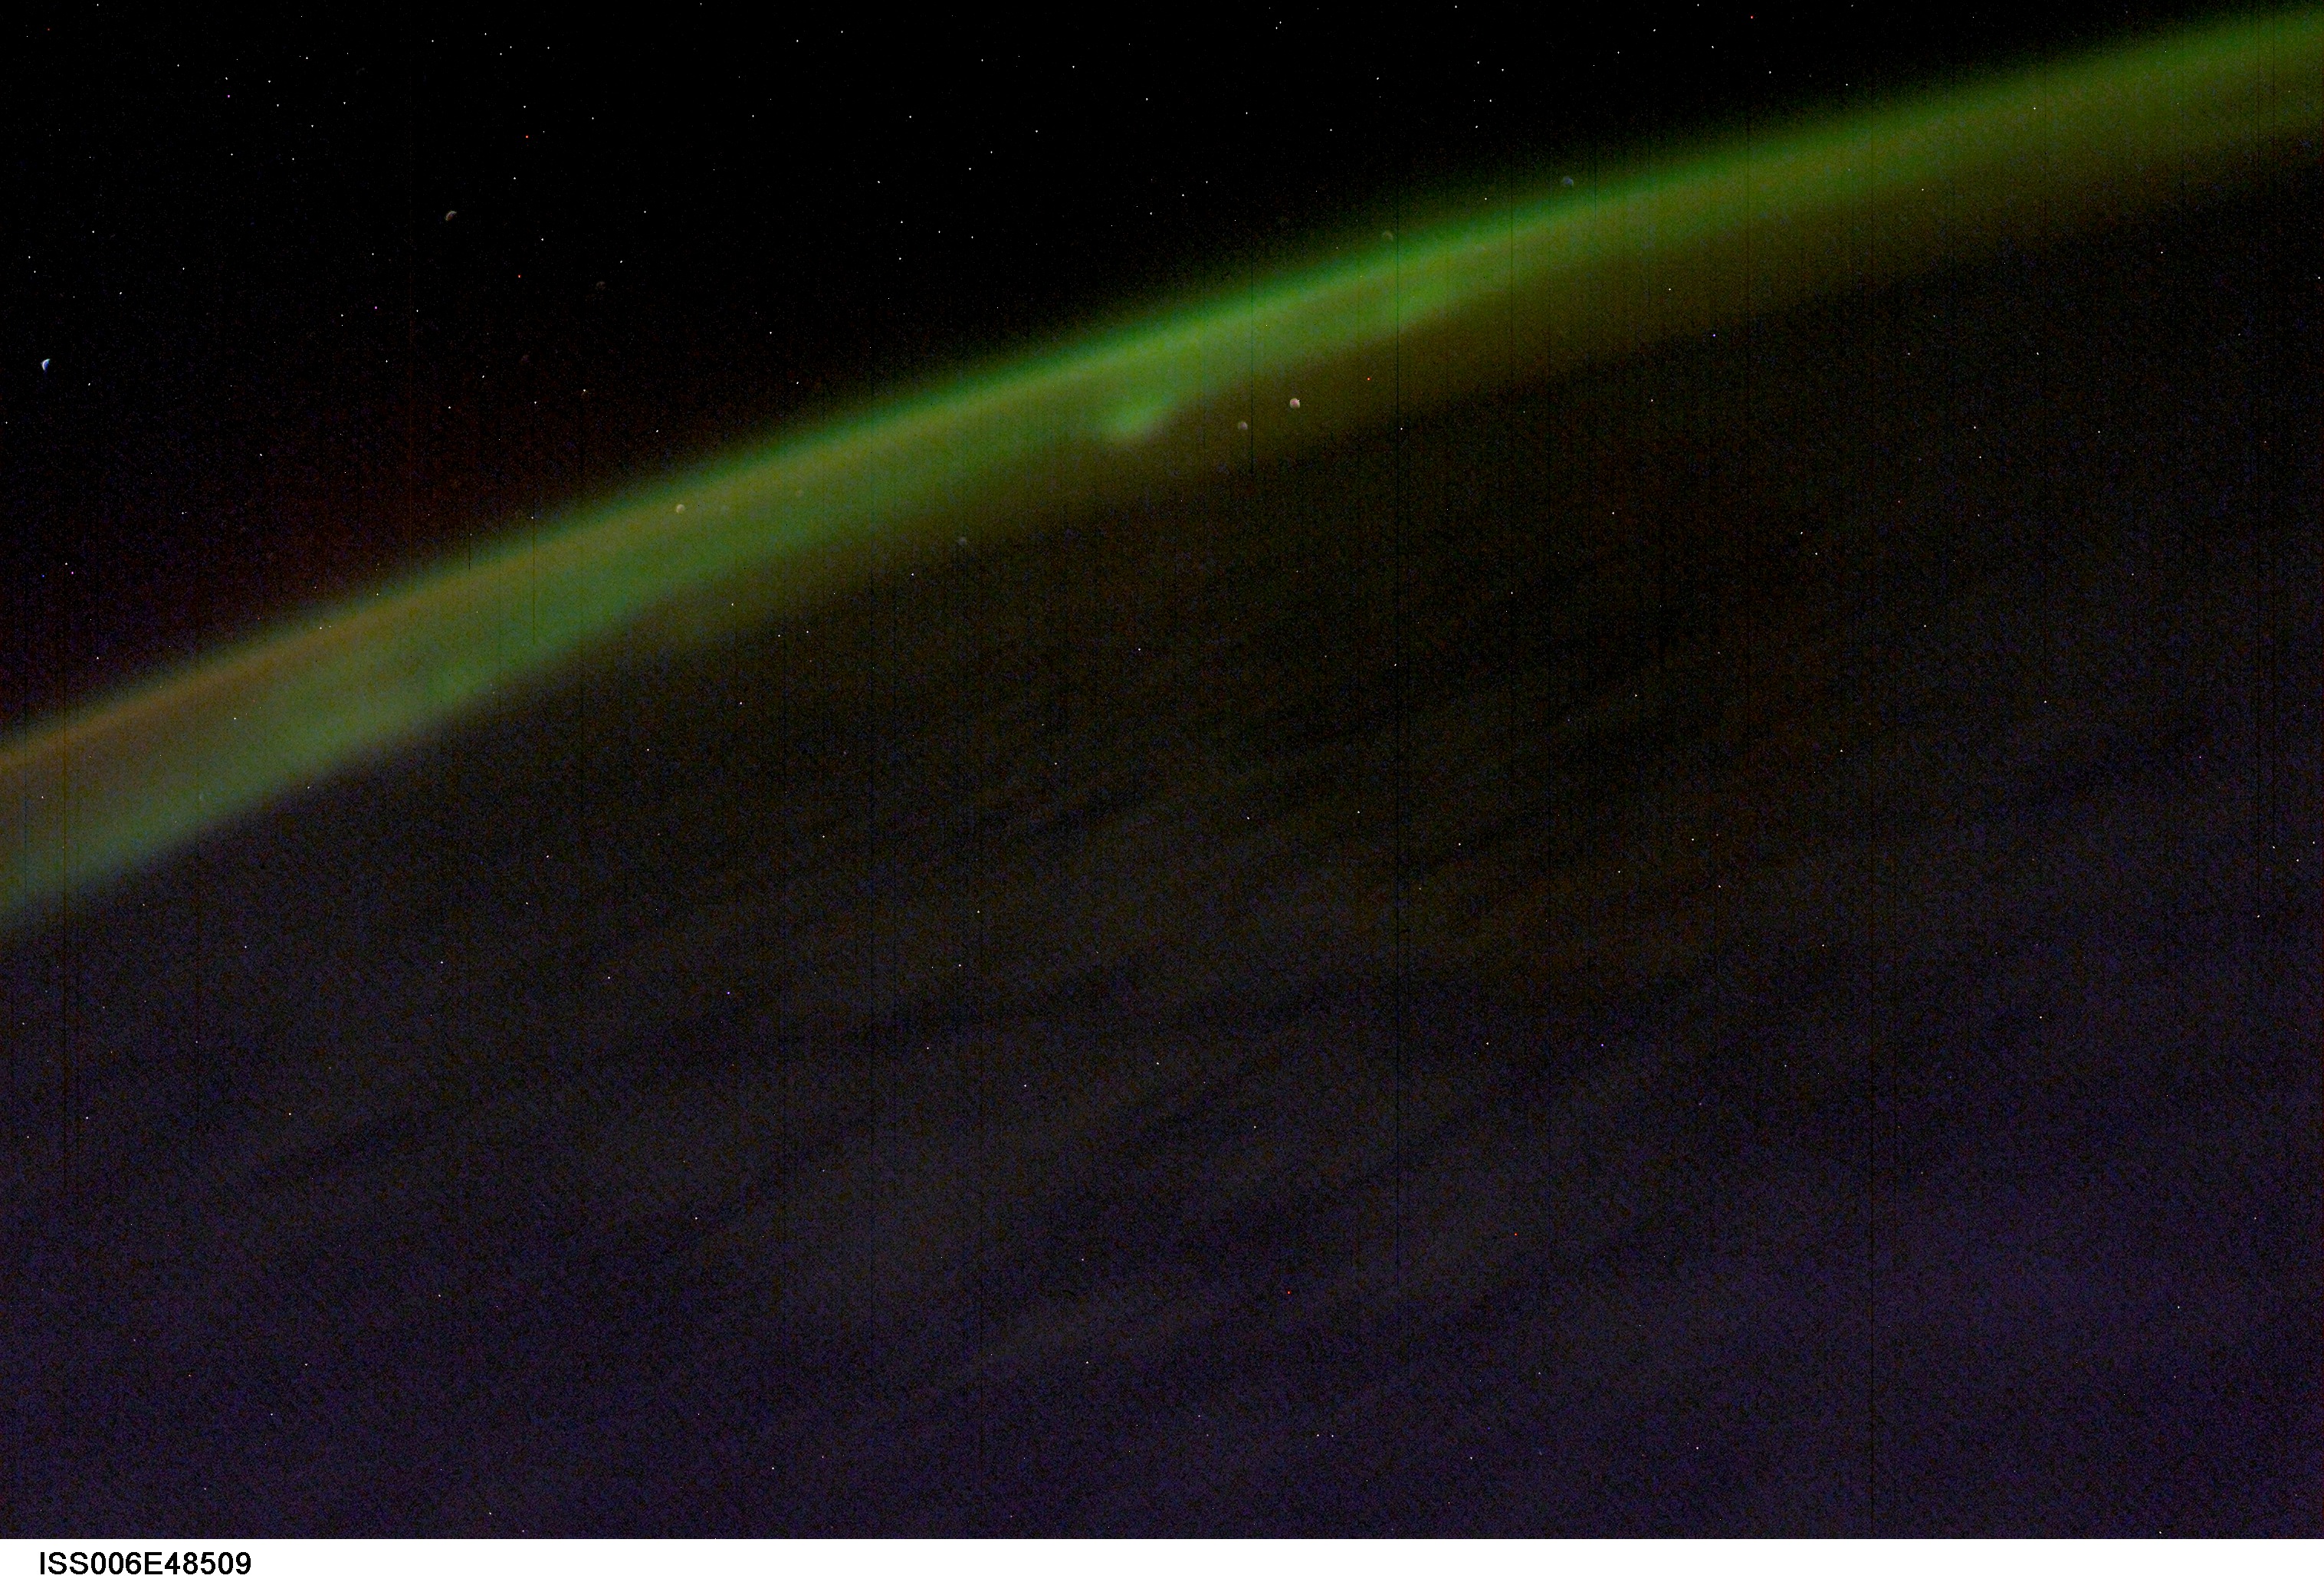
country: AURORA
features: AURORA AUSTRALIS, STARS
